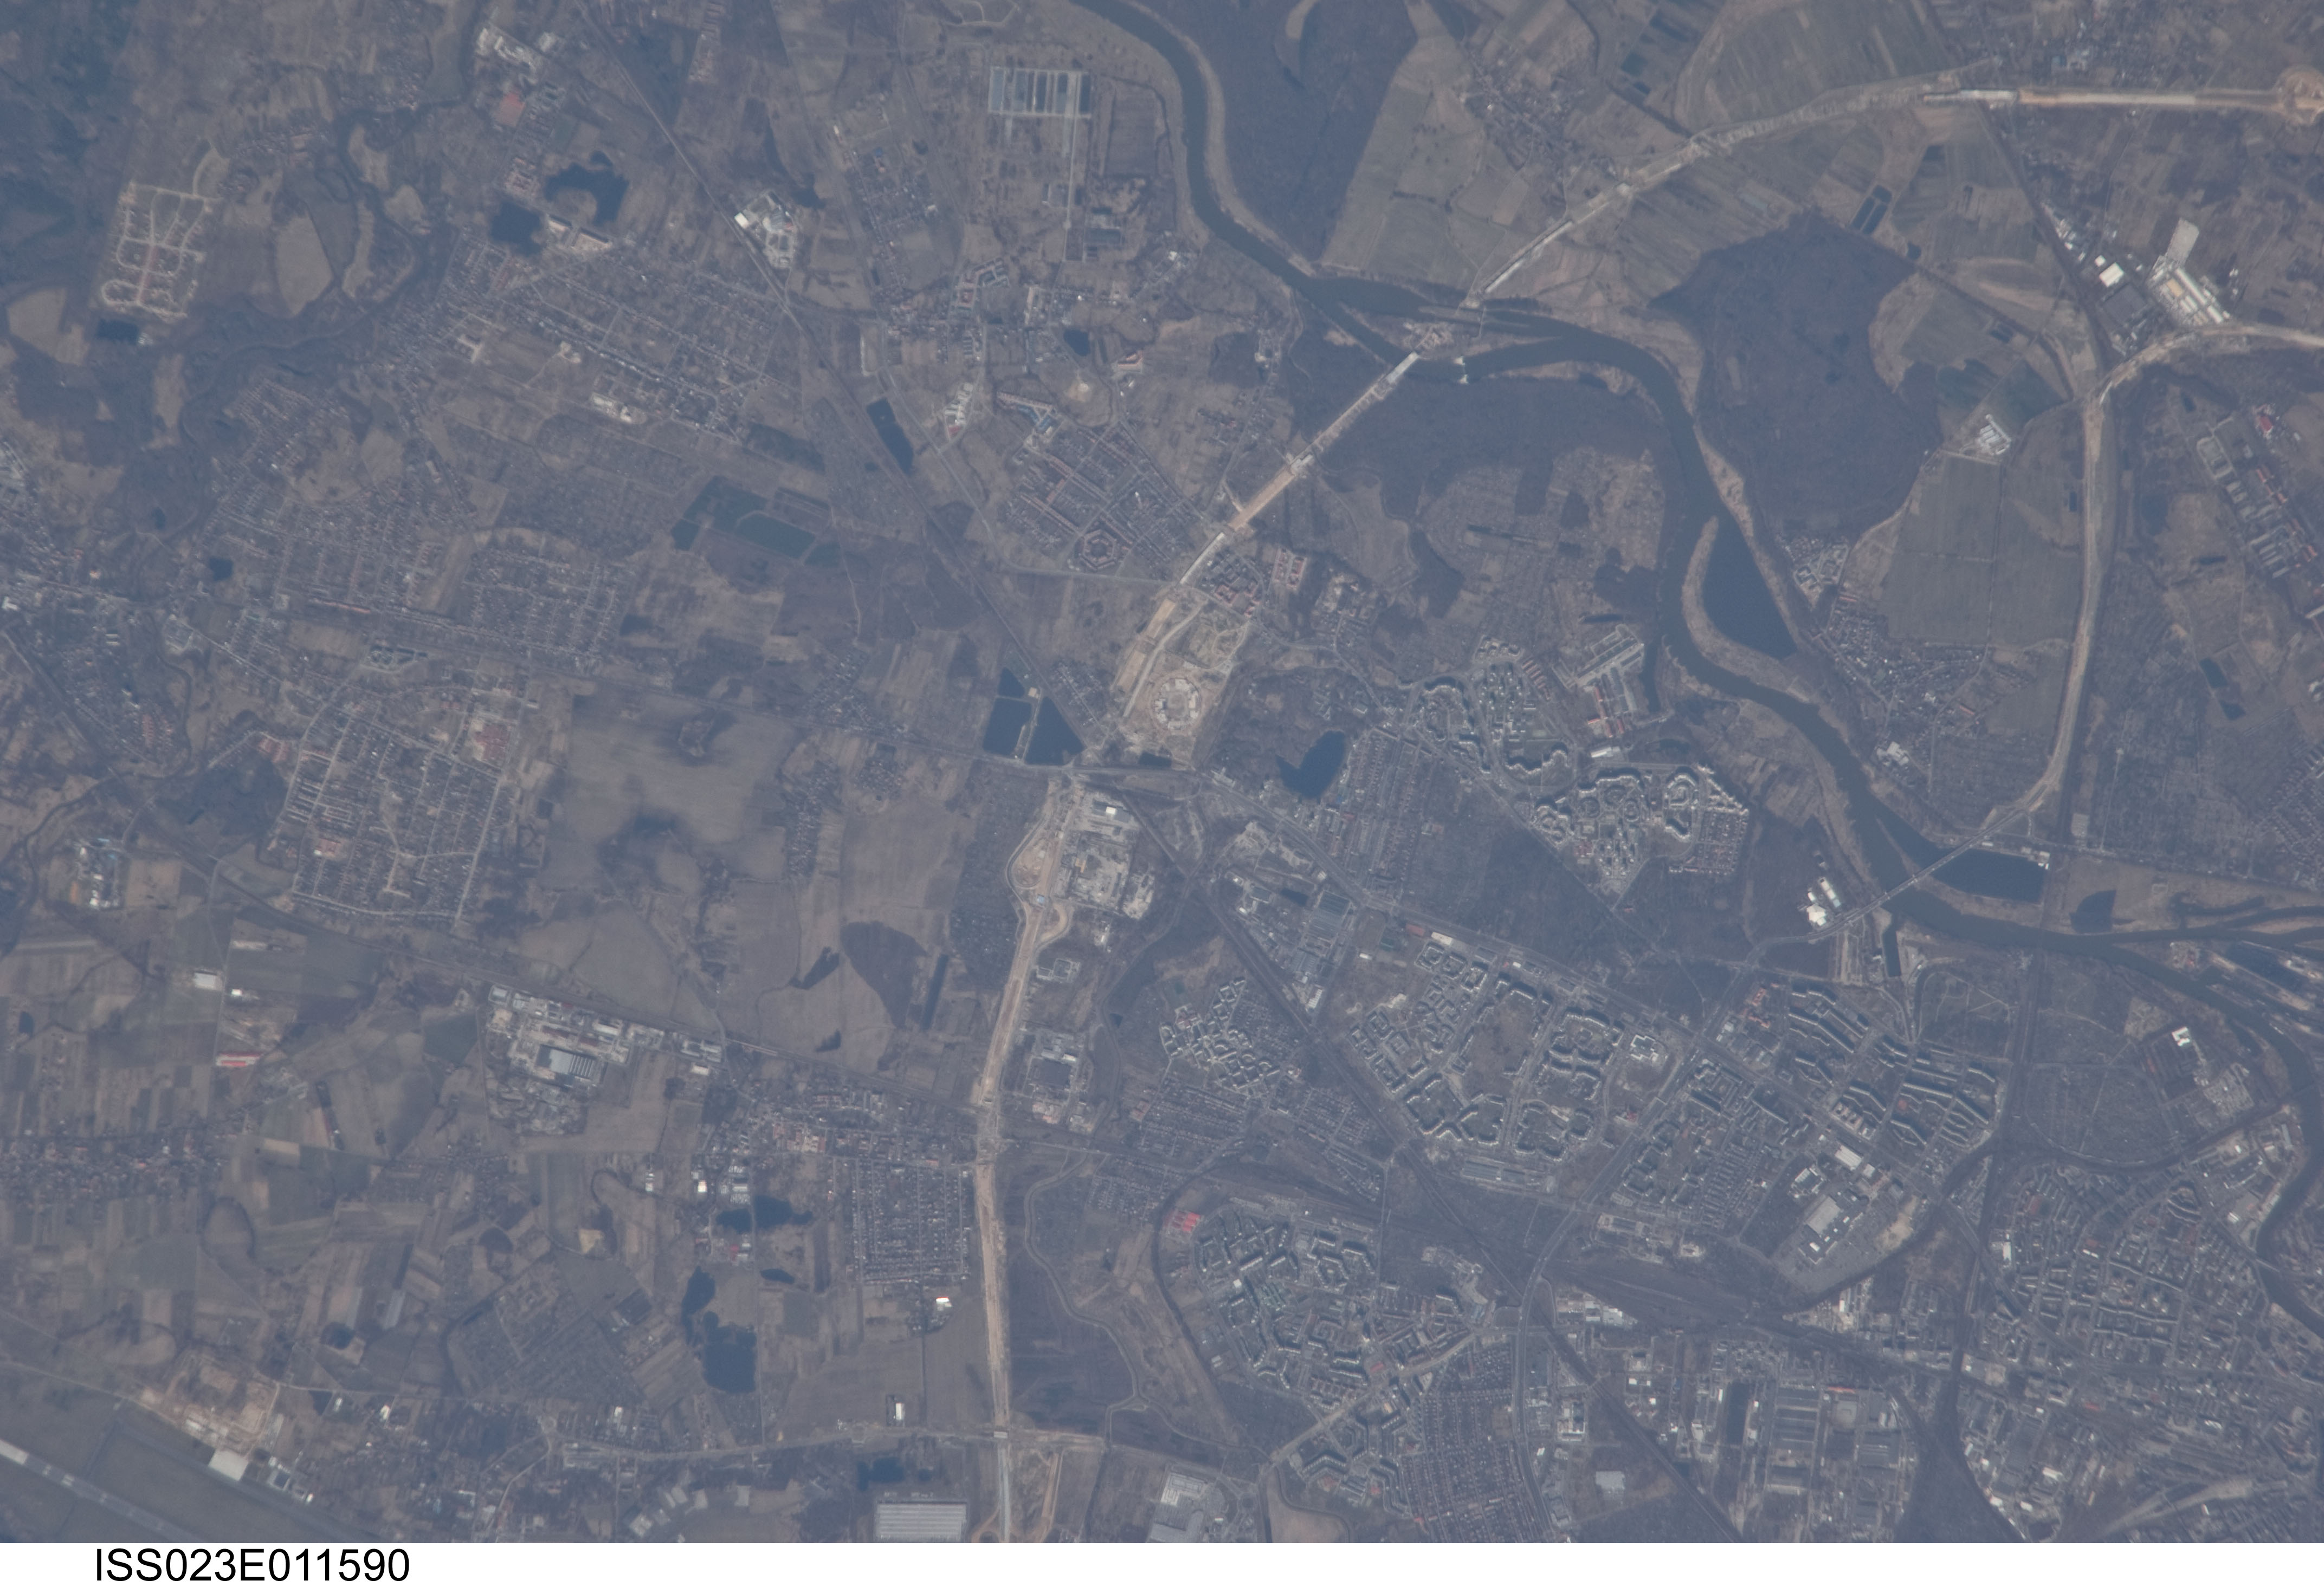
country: POLAND
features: WROCLAW, ODRA R., ROAD CONSTRUCTION, AGR.
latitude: 51.1
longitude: 16.9
